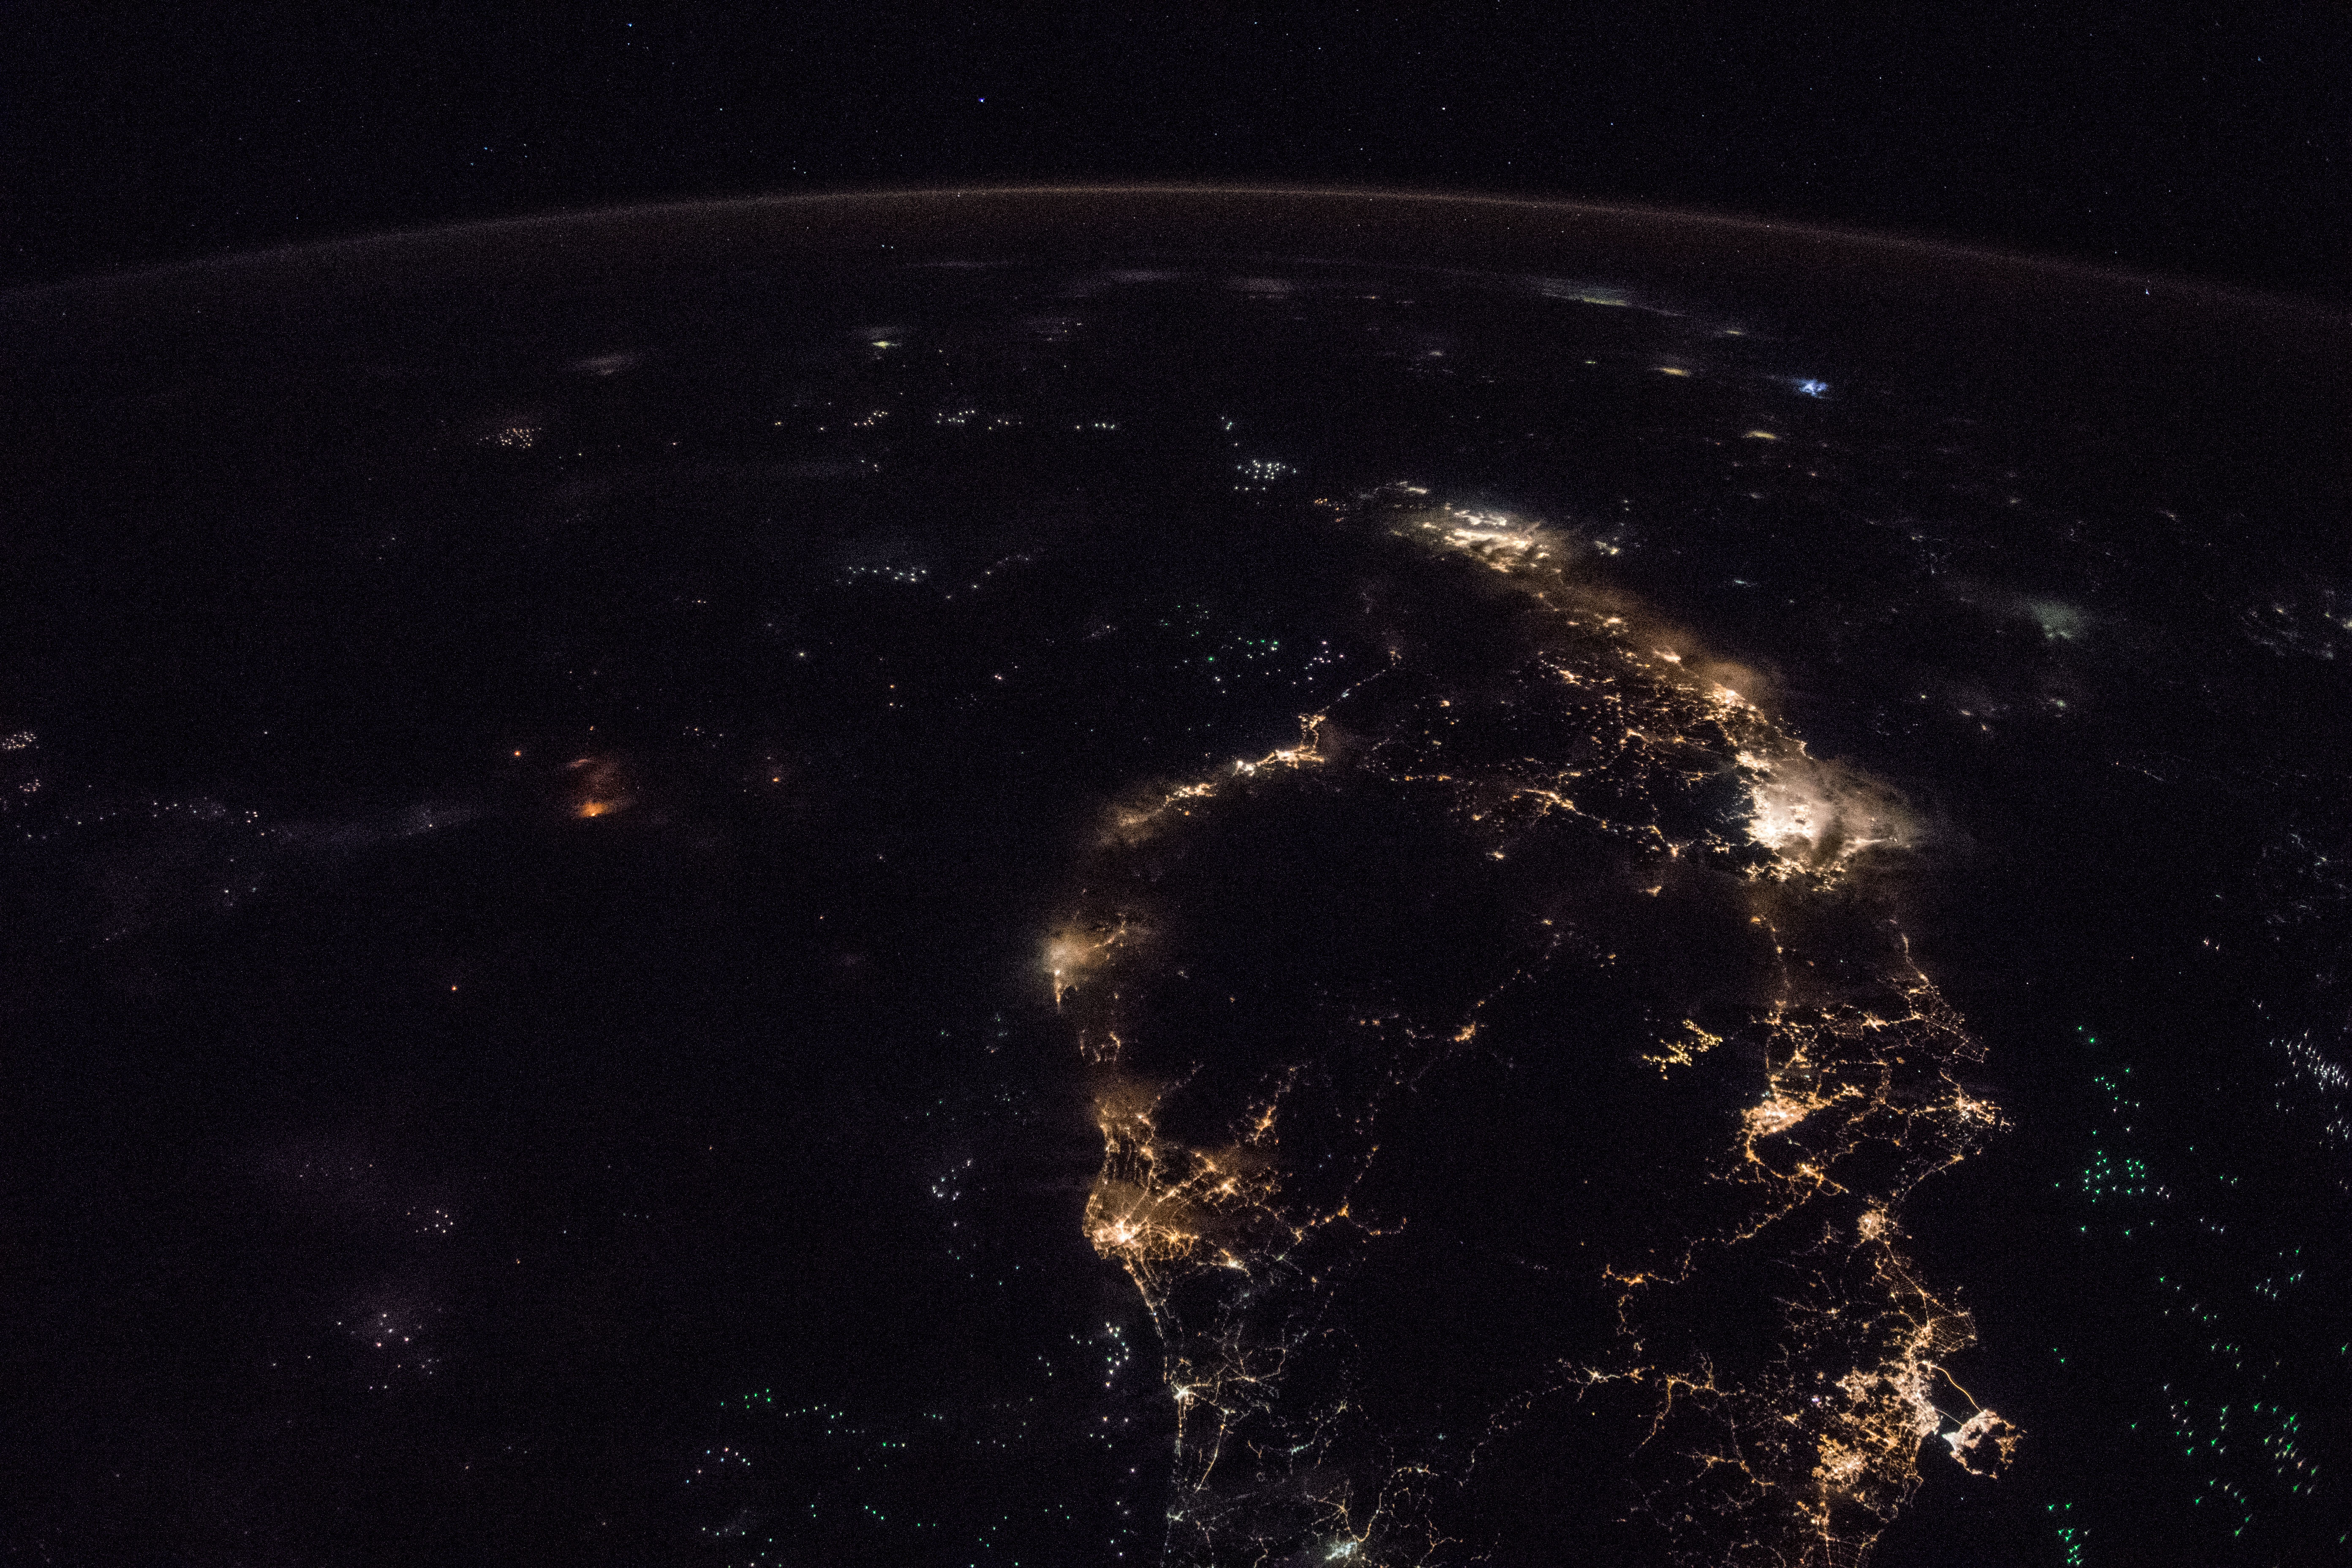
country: MALAYSIA
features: KUALA LAMPUR, IPOH, KOTA BHARU, SUNGAI PETANI, PULAU PINANG
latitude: 4.0
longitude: 104.0
